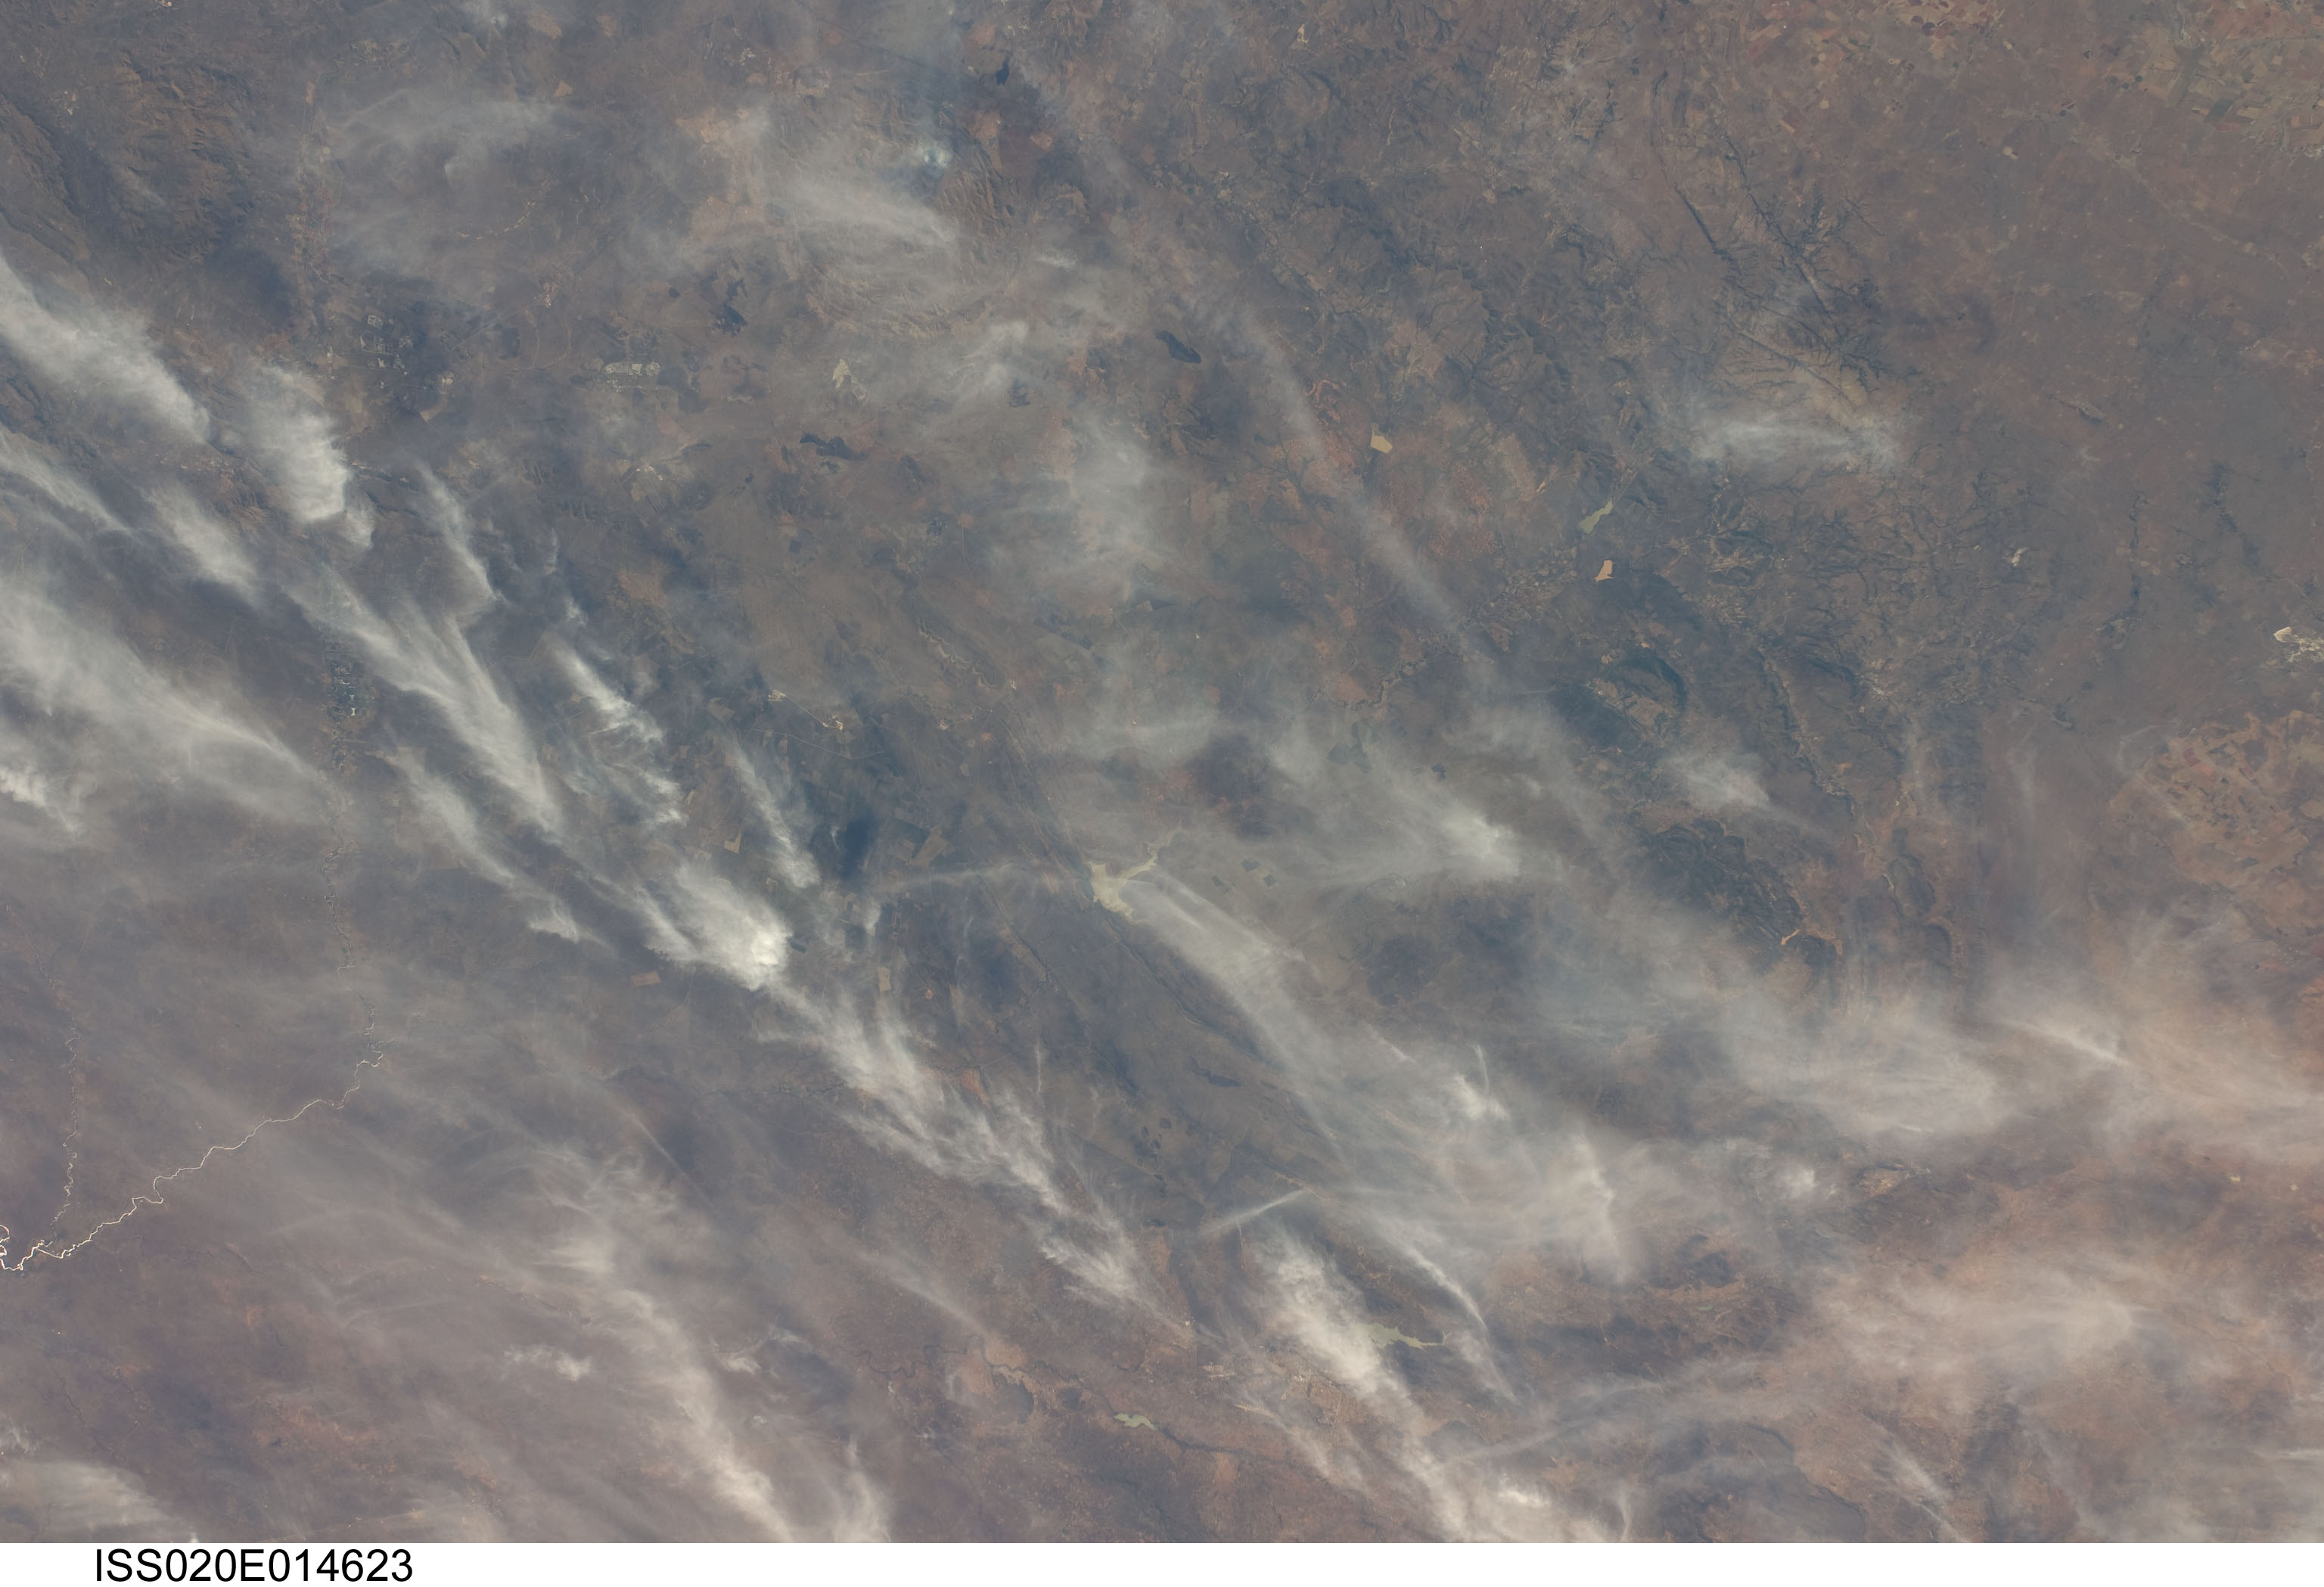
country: REPUBLIC SOUTH AFRICA
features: MOLATEDI DAM
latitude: -25.0
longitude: 26.5
